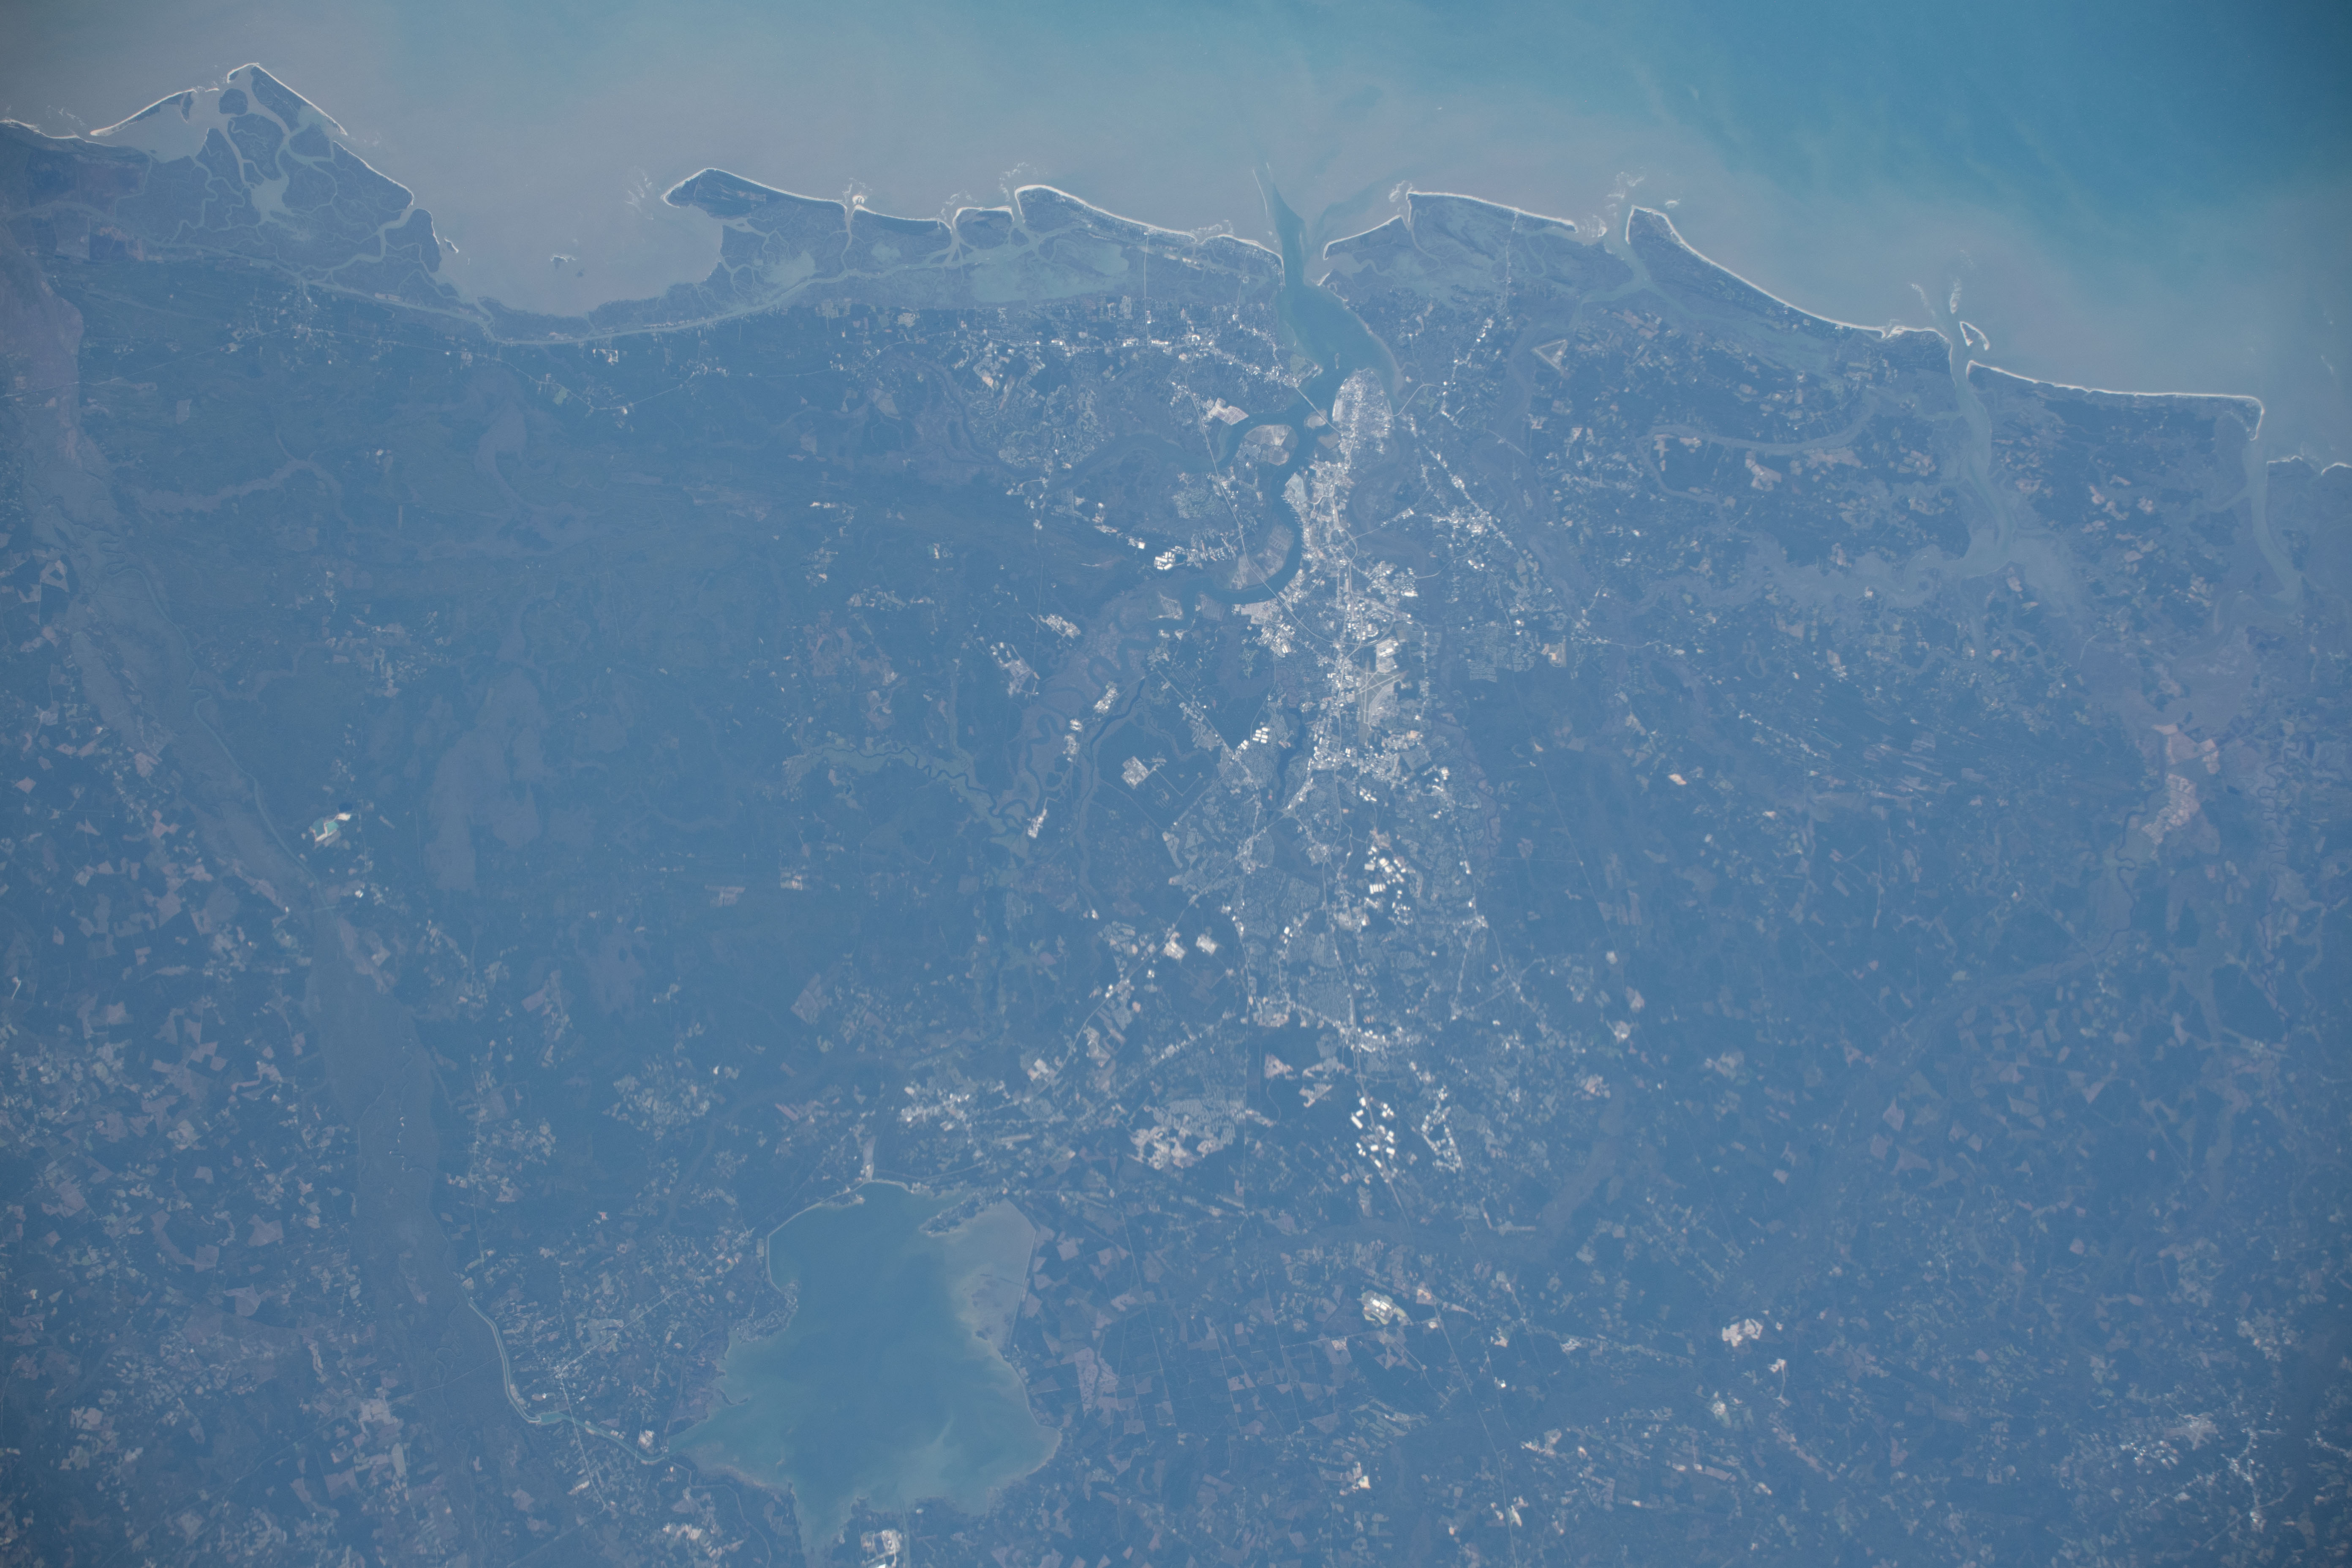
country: USA-SOUTH CAROLINA
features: COOPER RIVER, CHARLESTON
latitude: 33.0
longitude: -80.1
